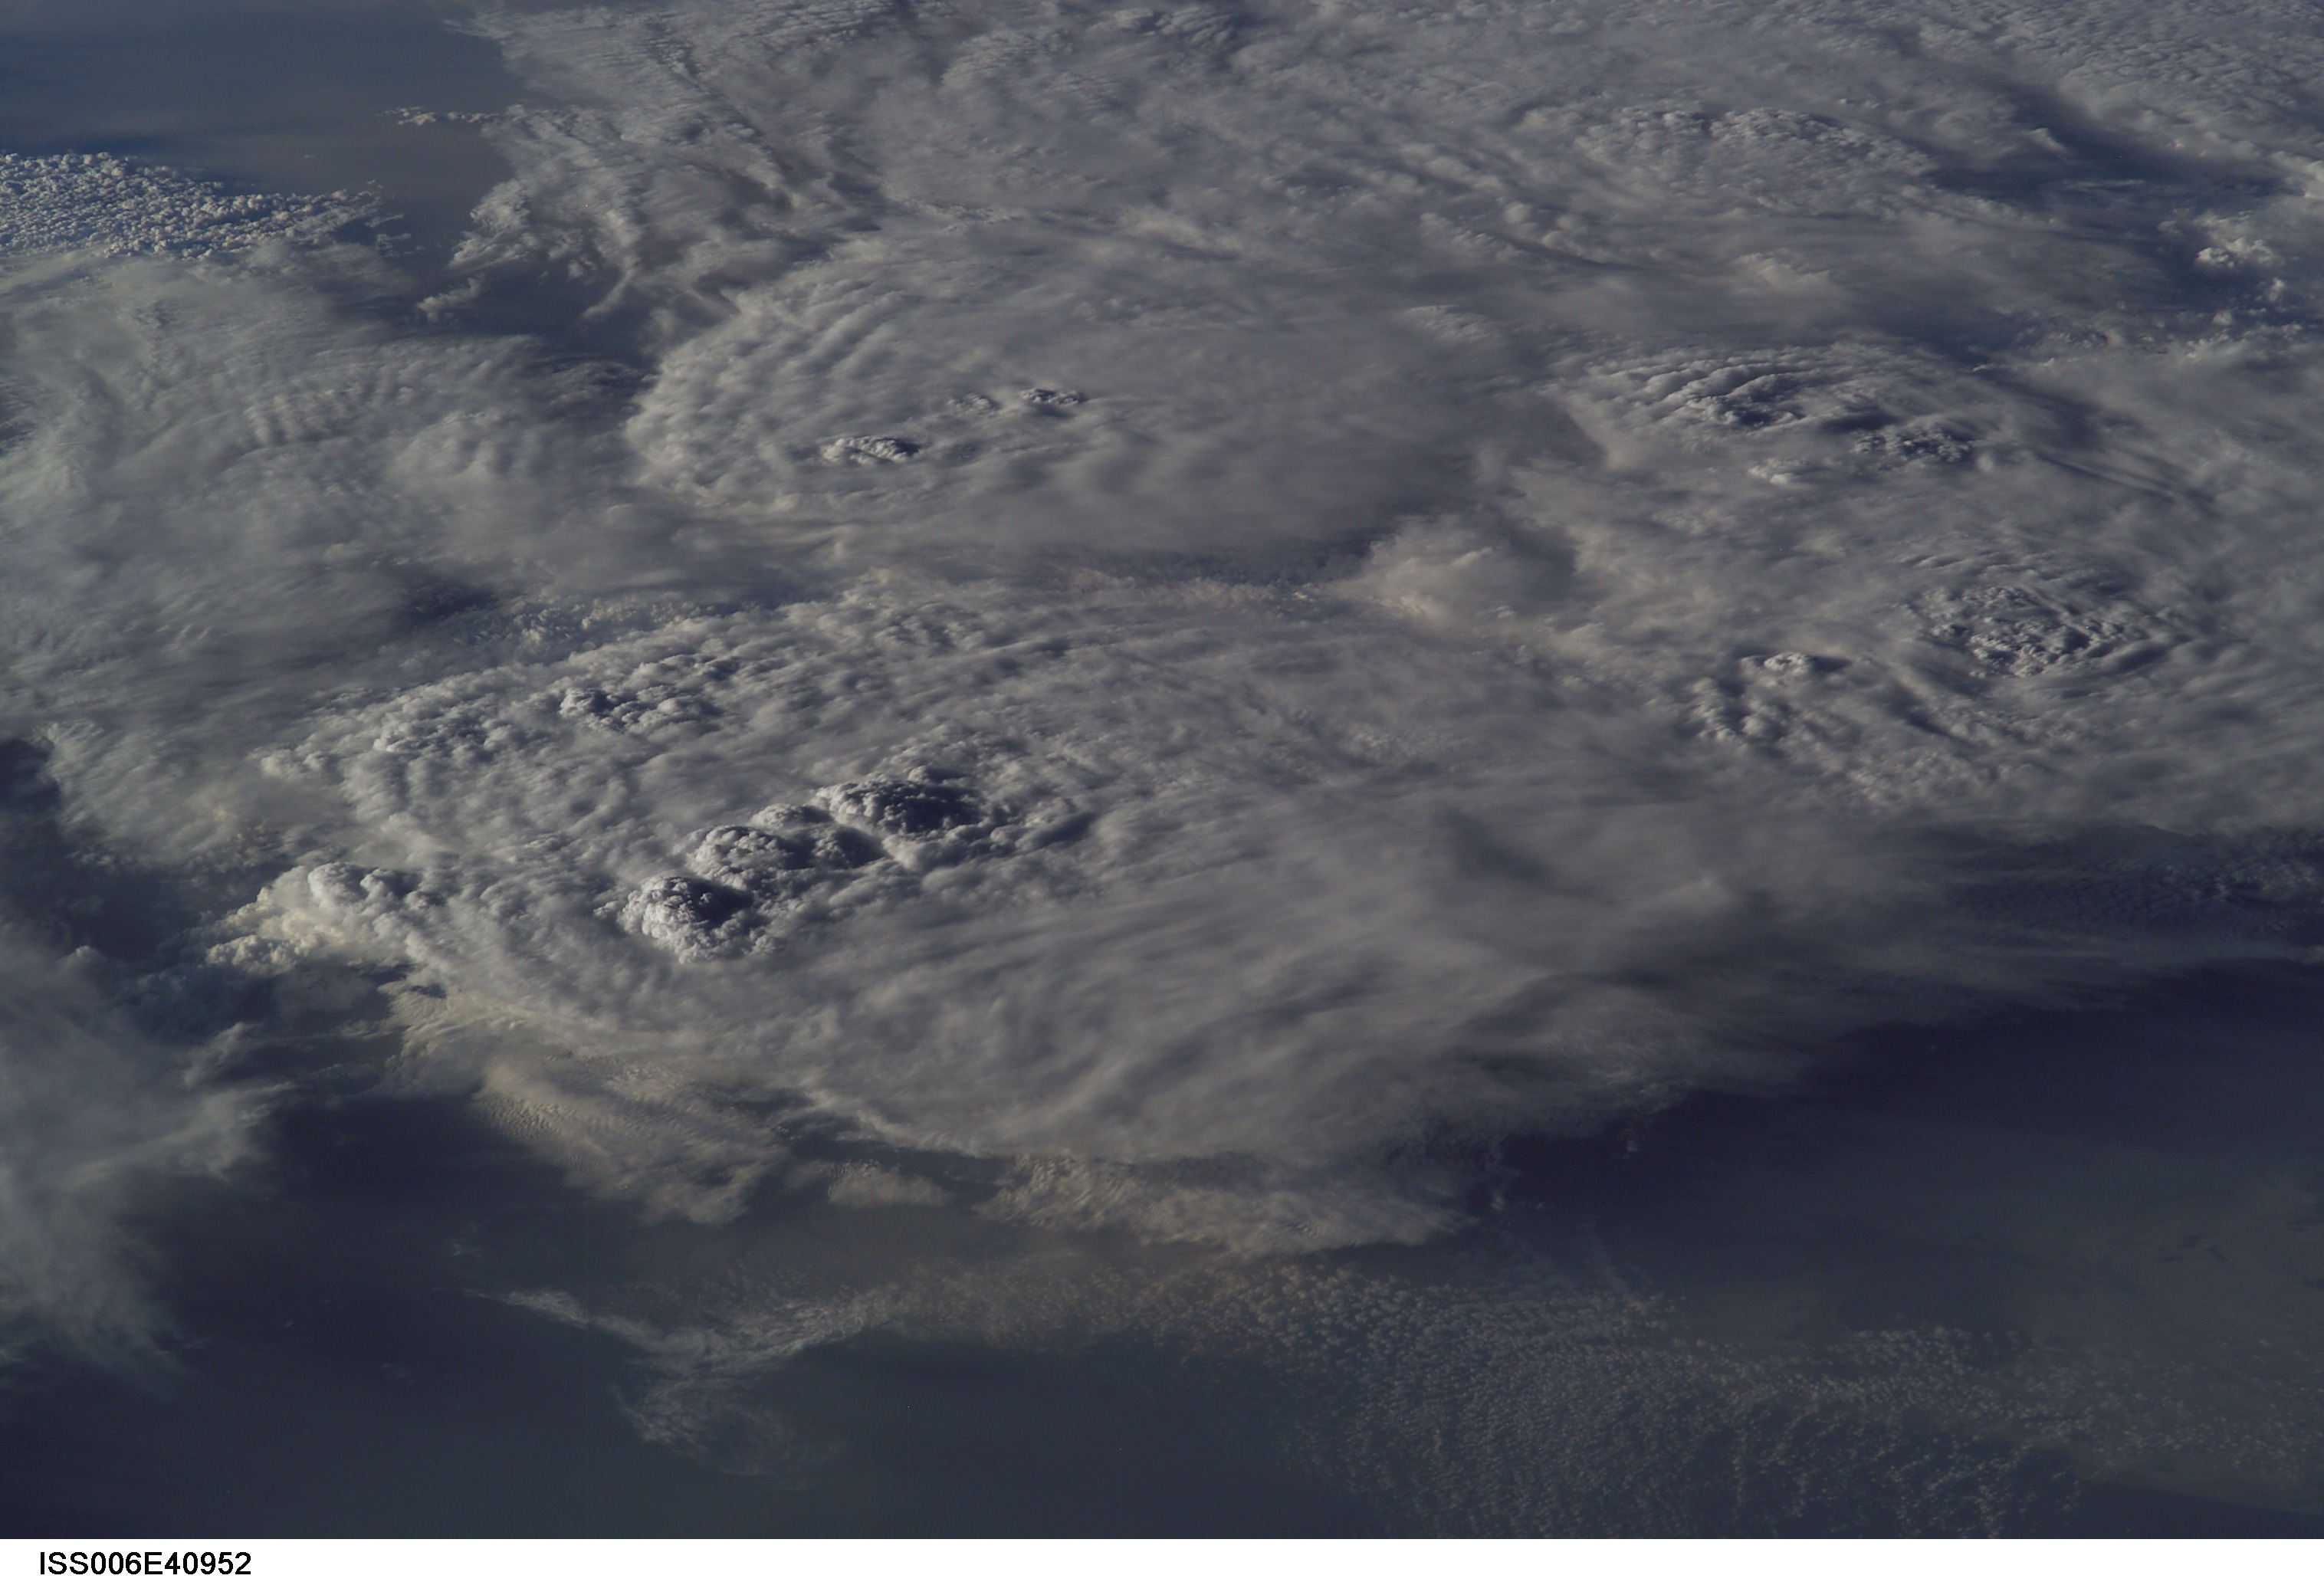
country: ARABIAN SEA
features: THUNDERSTORMS
